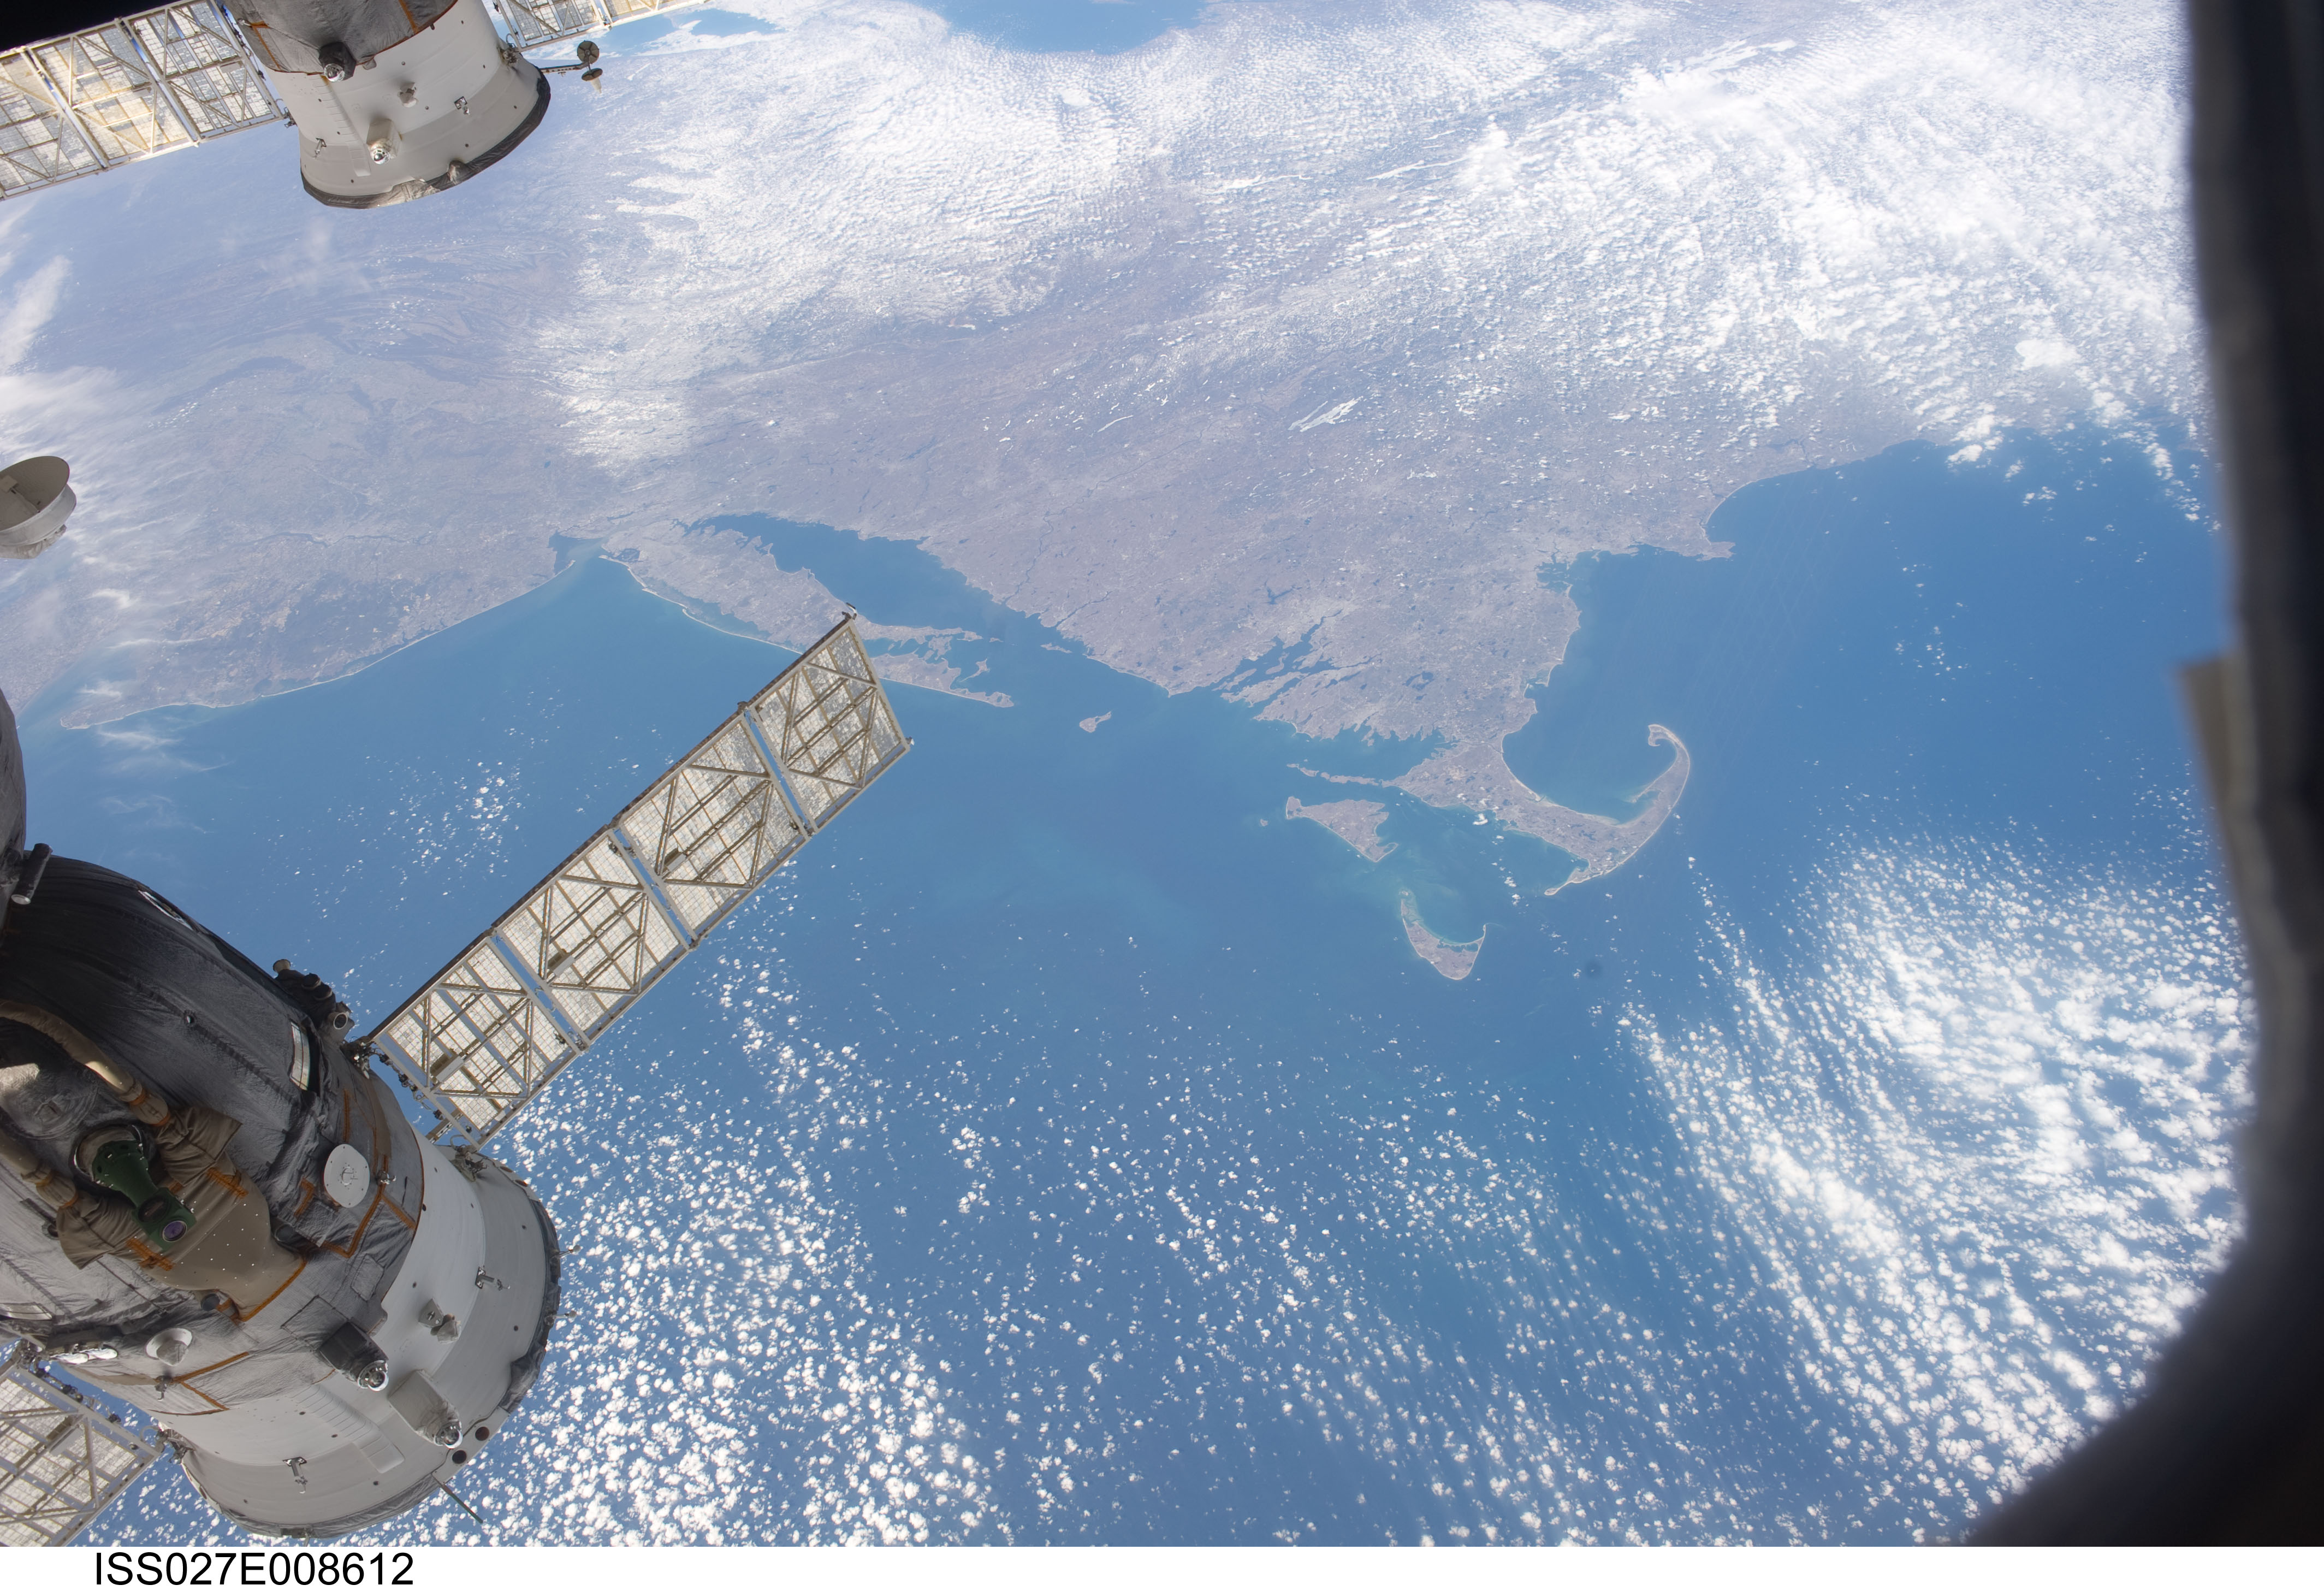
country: USA-RHODE ISLAND
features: BOSTON, PROVIDENCE, CAPE COD, LONG ISLAND, SOYUZ
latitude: 41.0
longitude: -71.5
